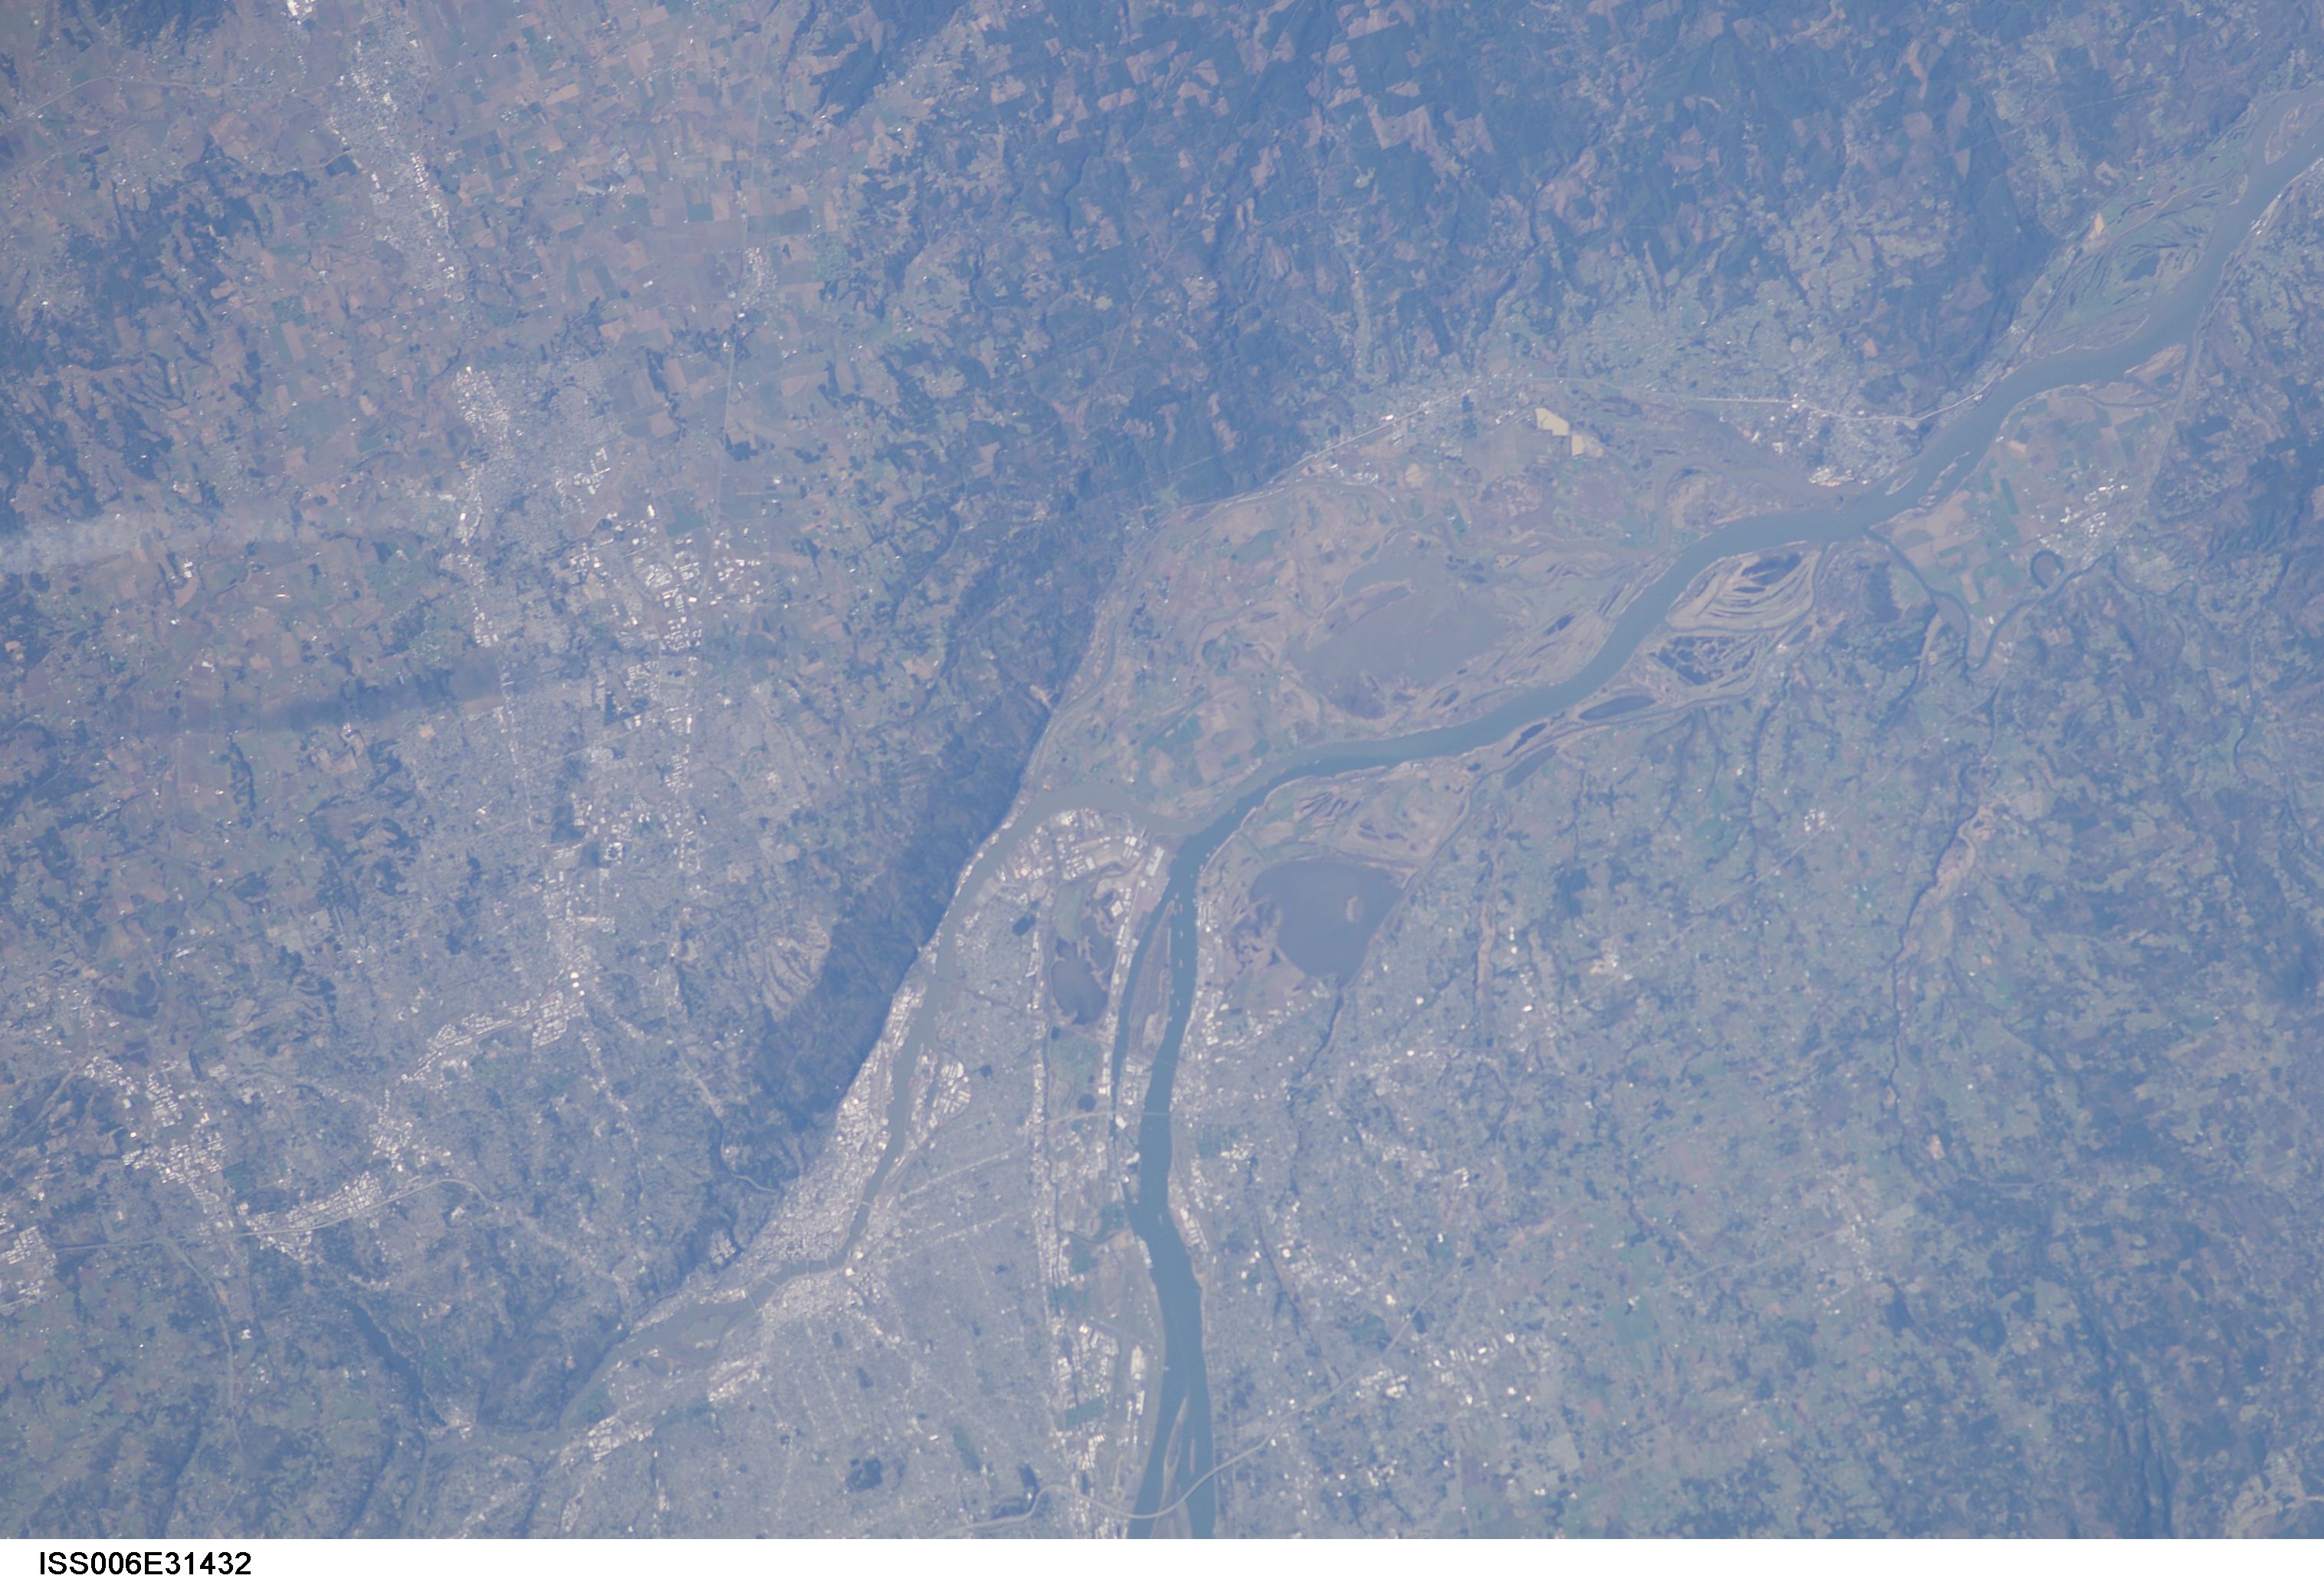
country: USA-OREGON
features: PORTLAND, COLUMBIA RIVER
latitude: 45.5
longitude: -123.0
